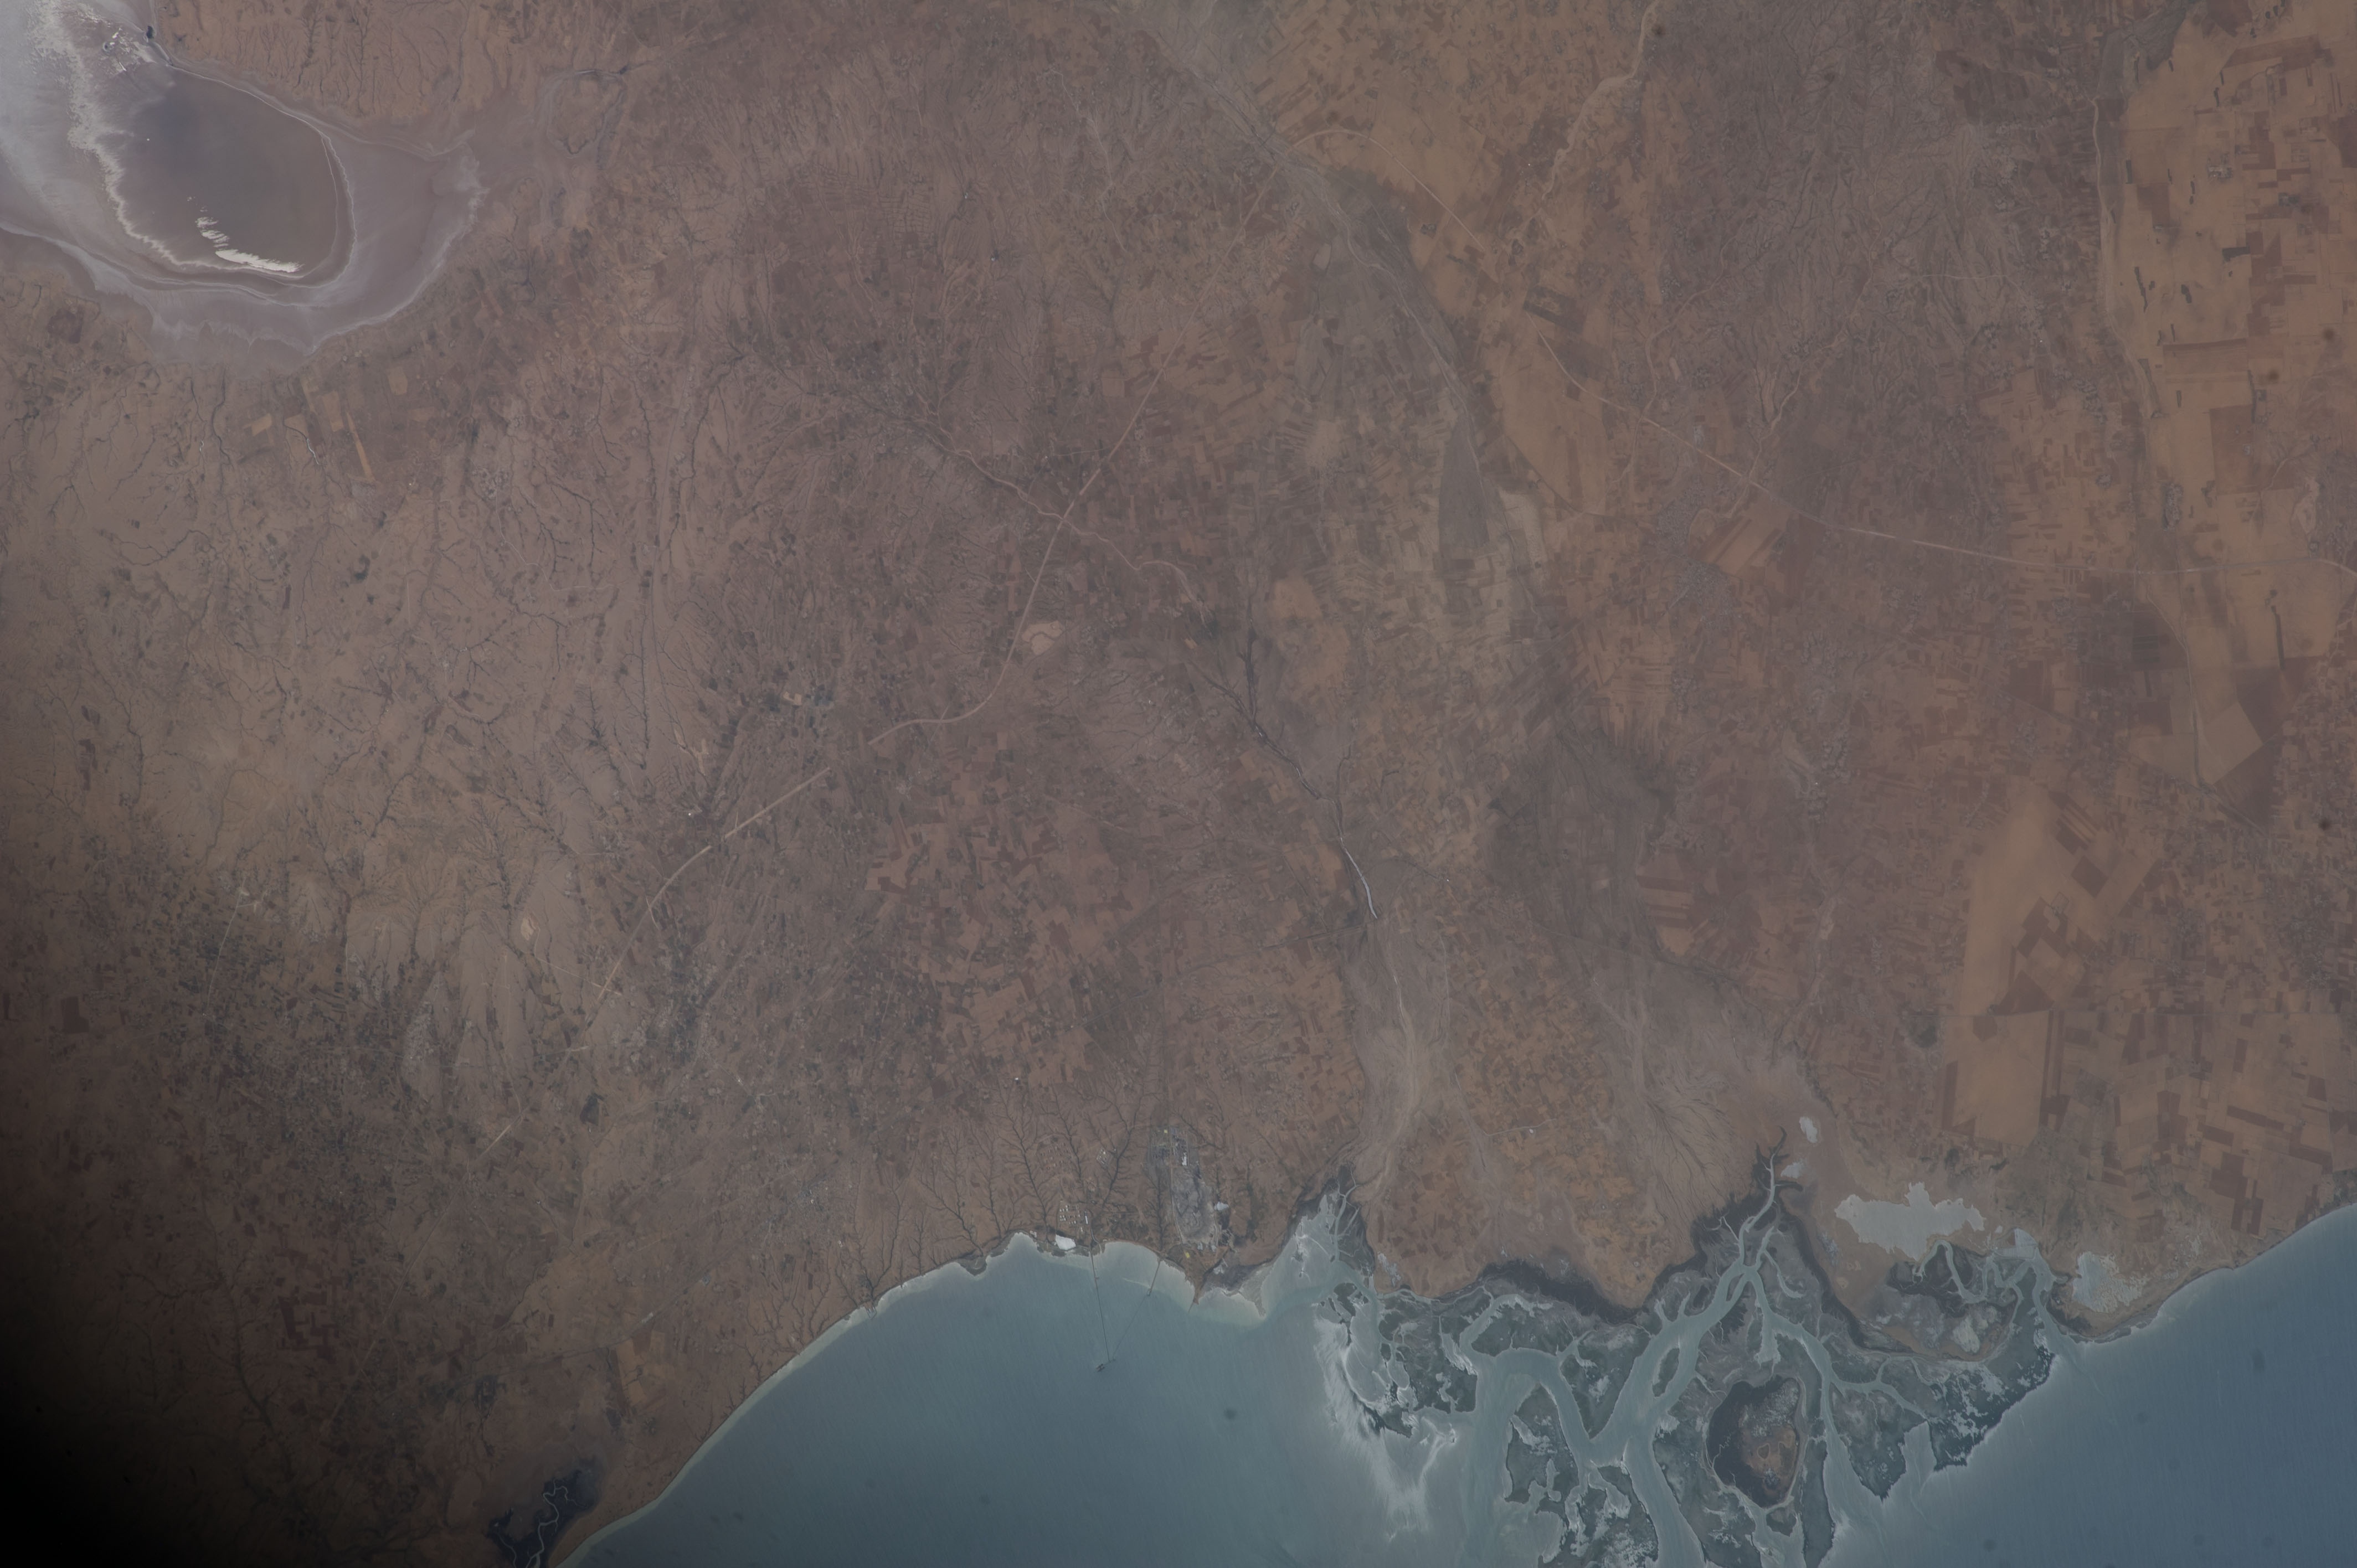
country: TUNISIA
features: SEBKHET EN NOUAL LAKE, BOU-HEDMA NATIONAL PARK MOUNTAINS, DESERT
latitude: 34.4
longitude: 10.1
